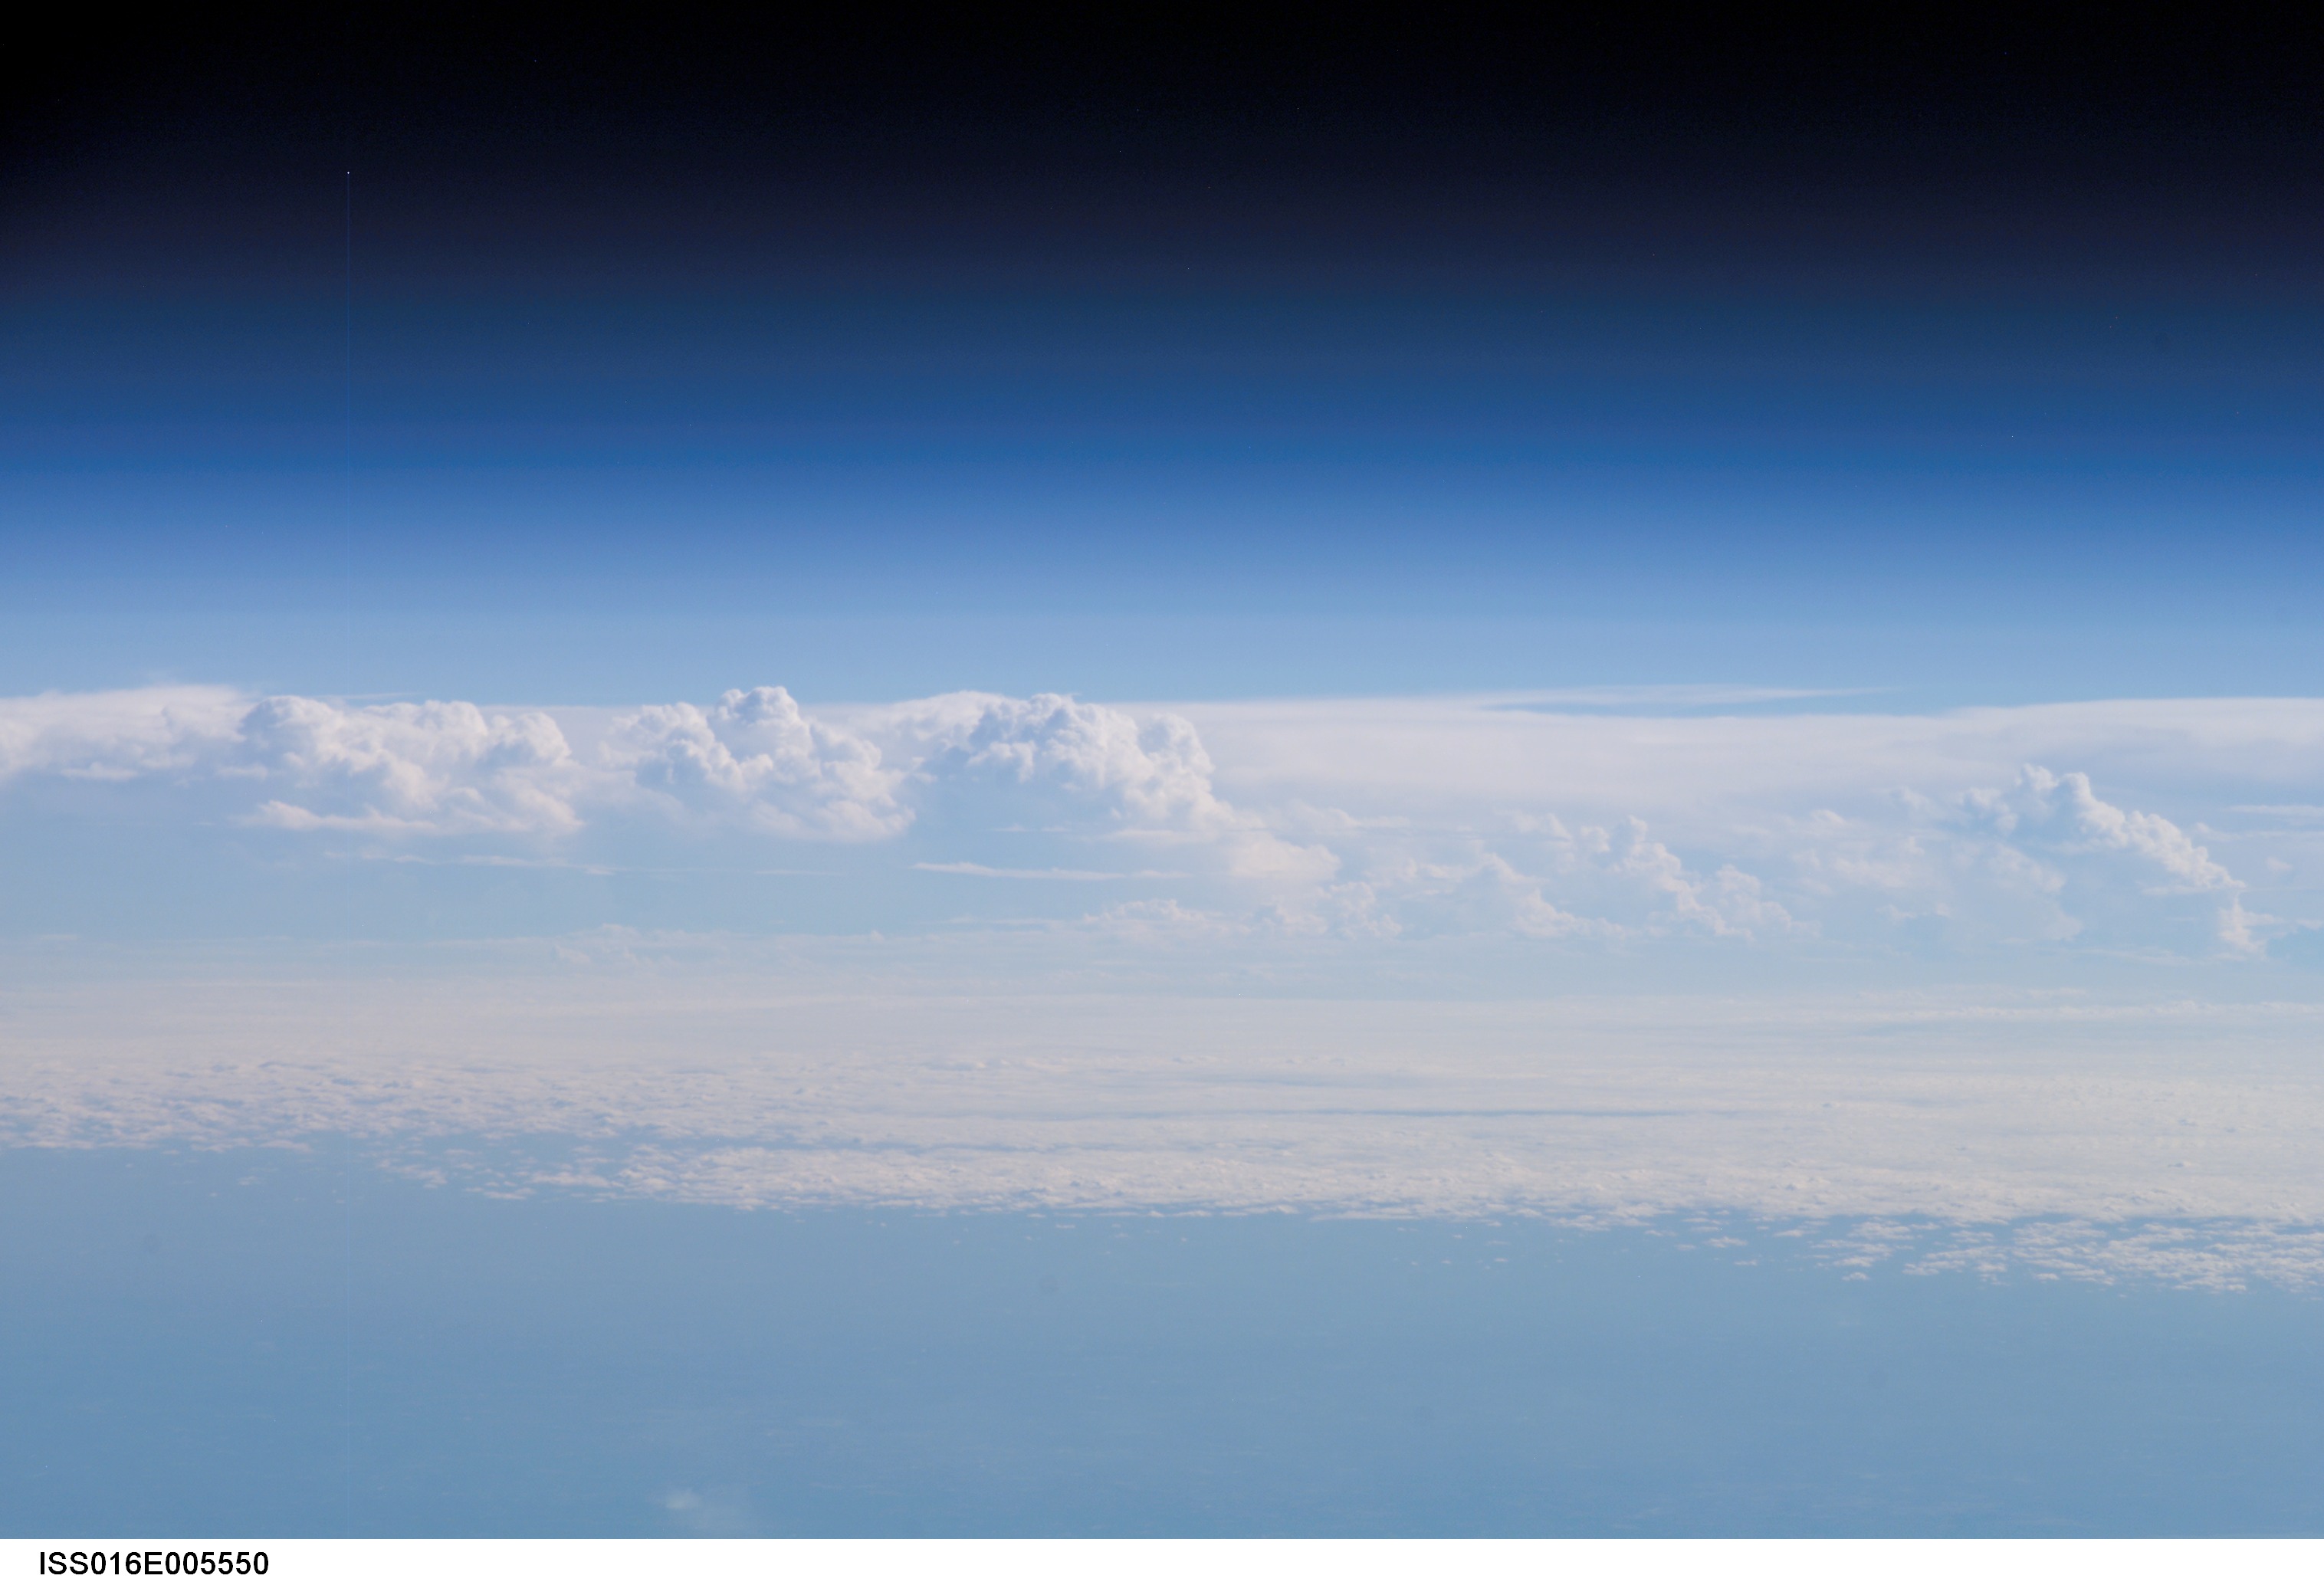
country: USA
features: PAN-FRONTAL CLOUD FORMATIONS
